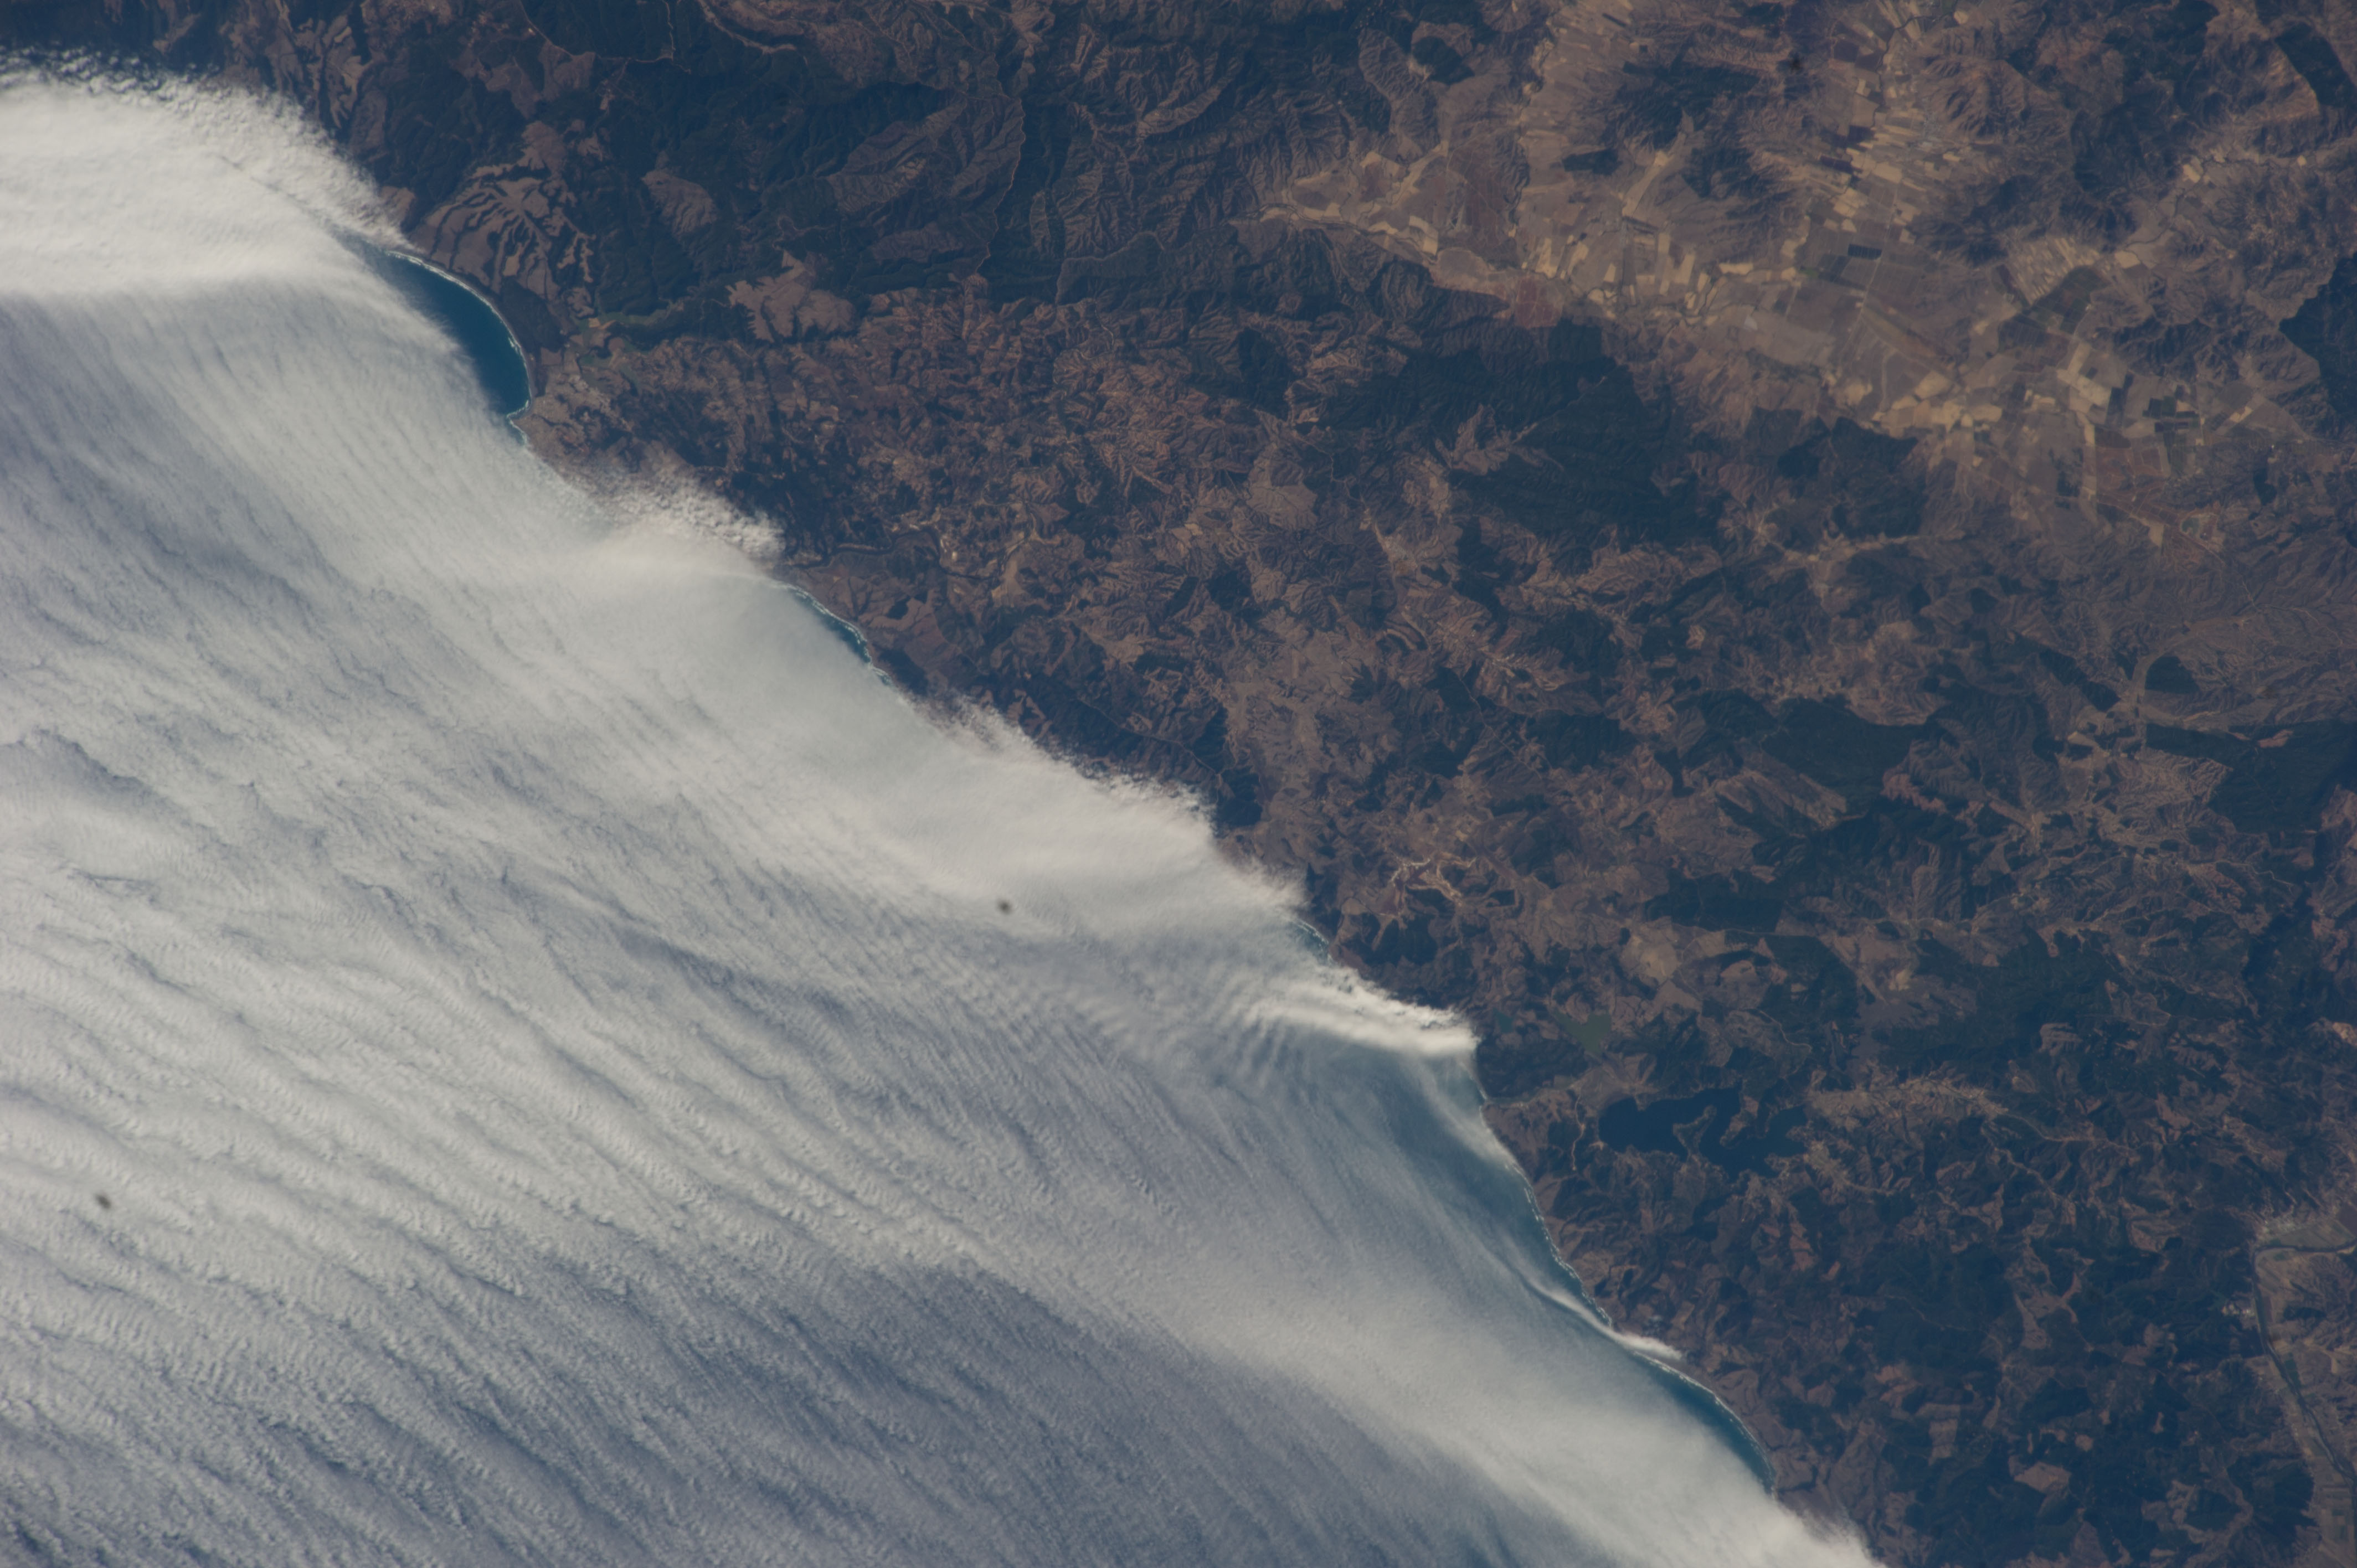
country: CHILE
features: PACIFIC O., COAST, BUCALEMU AREA, HILLS, FOR., AGR., ROADS, TOWNS
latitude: -34.6
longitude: -72.0
